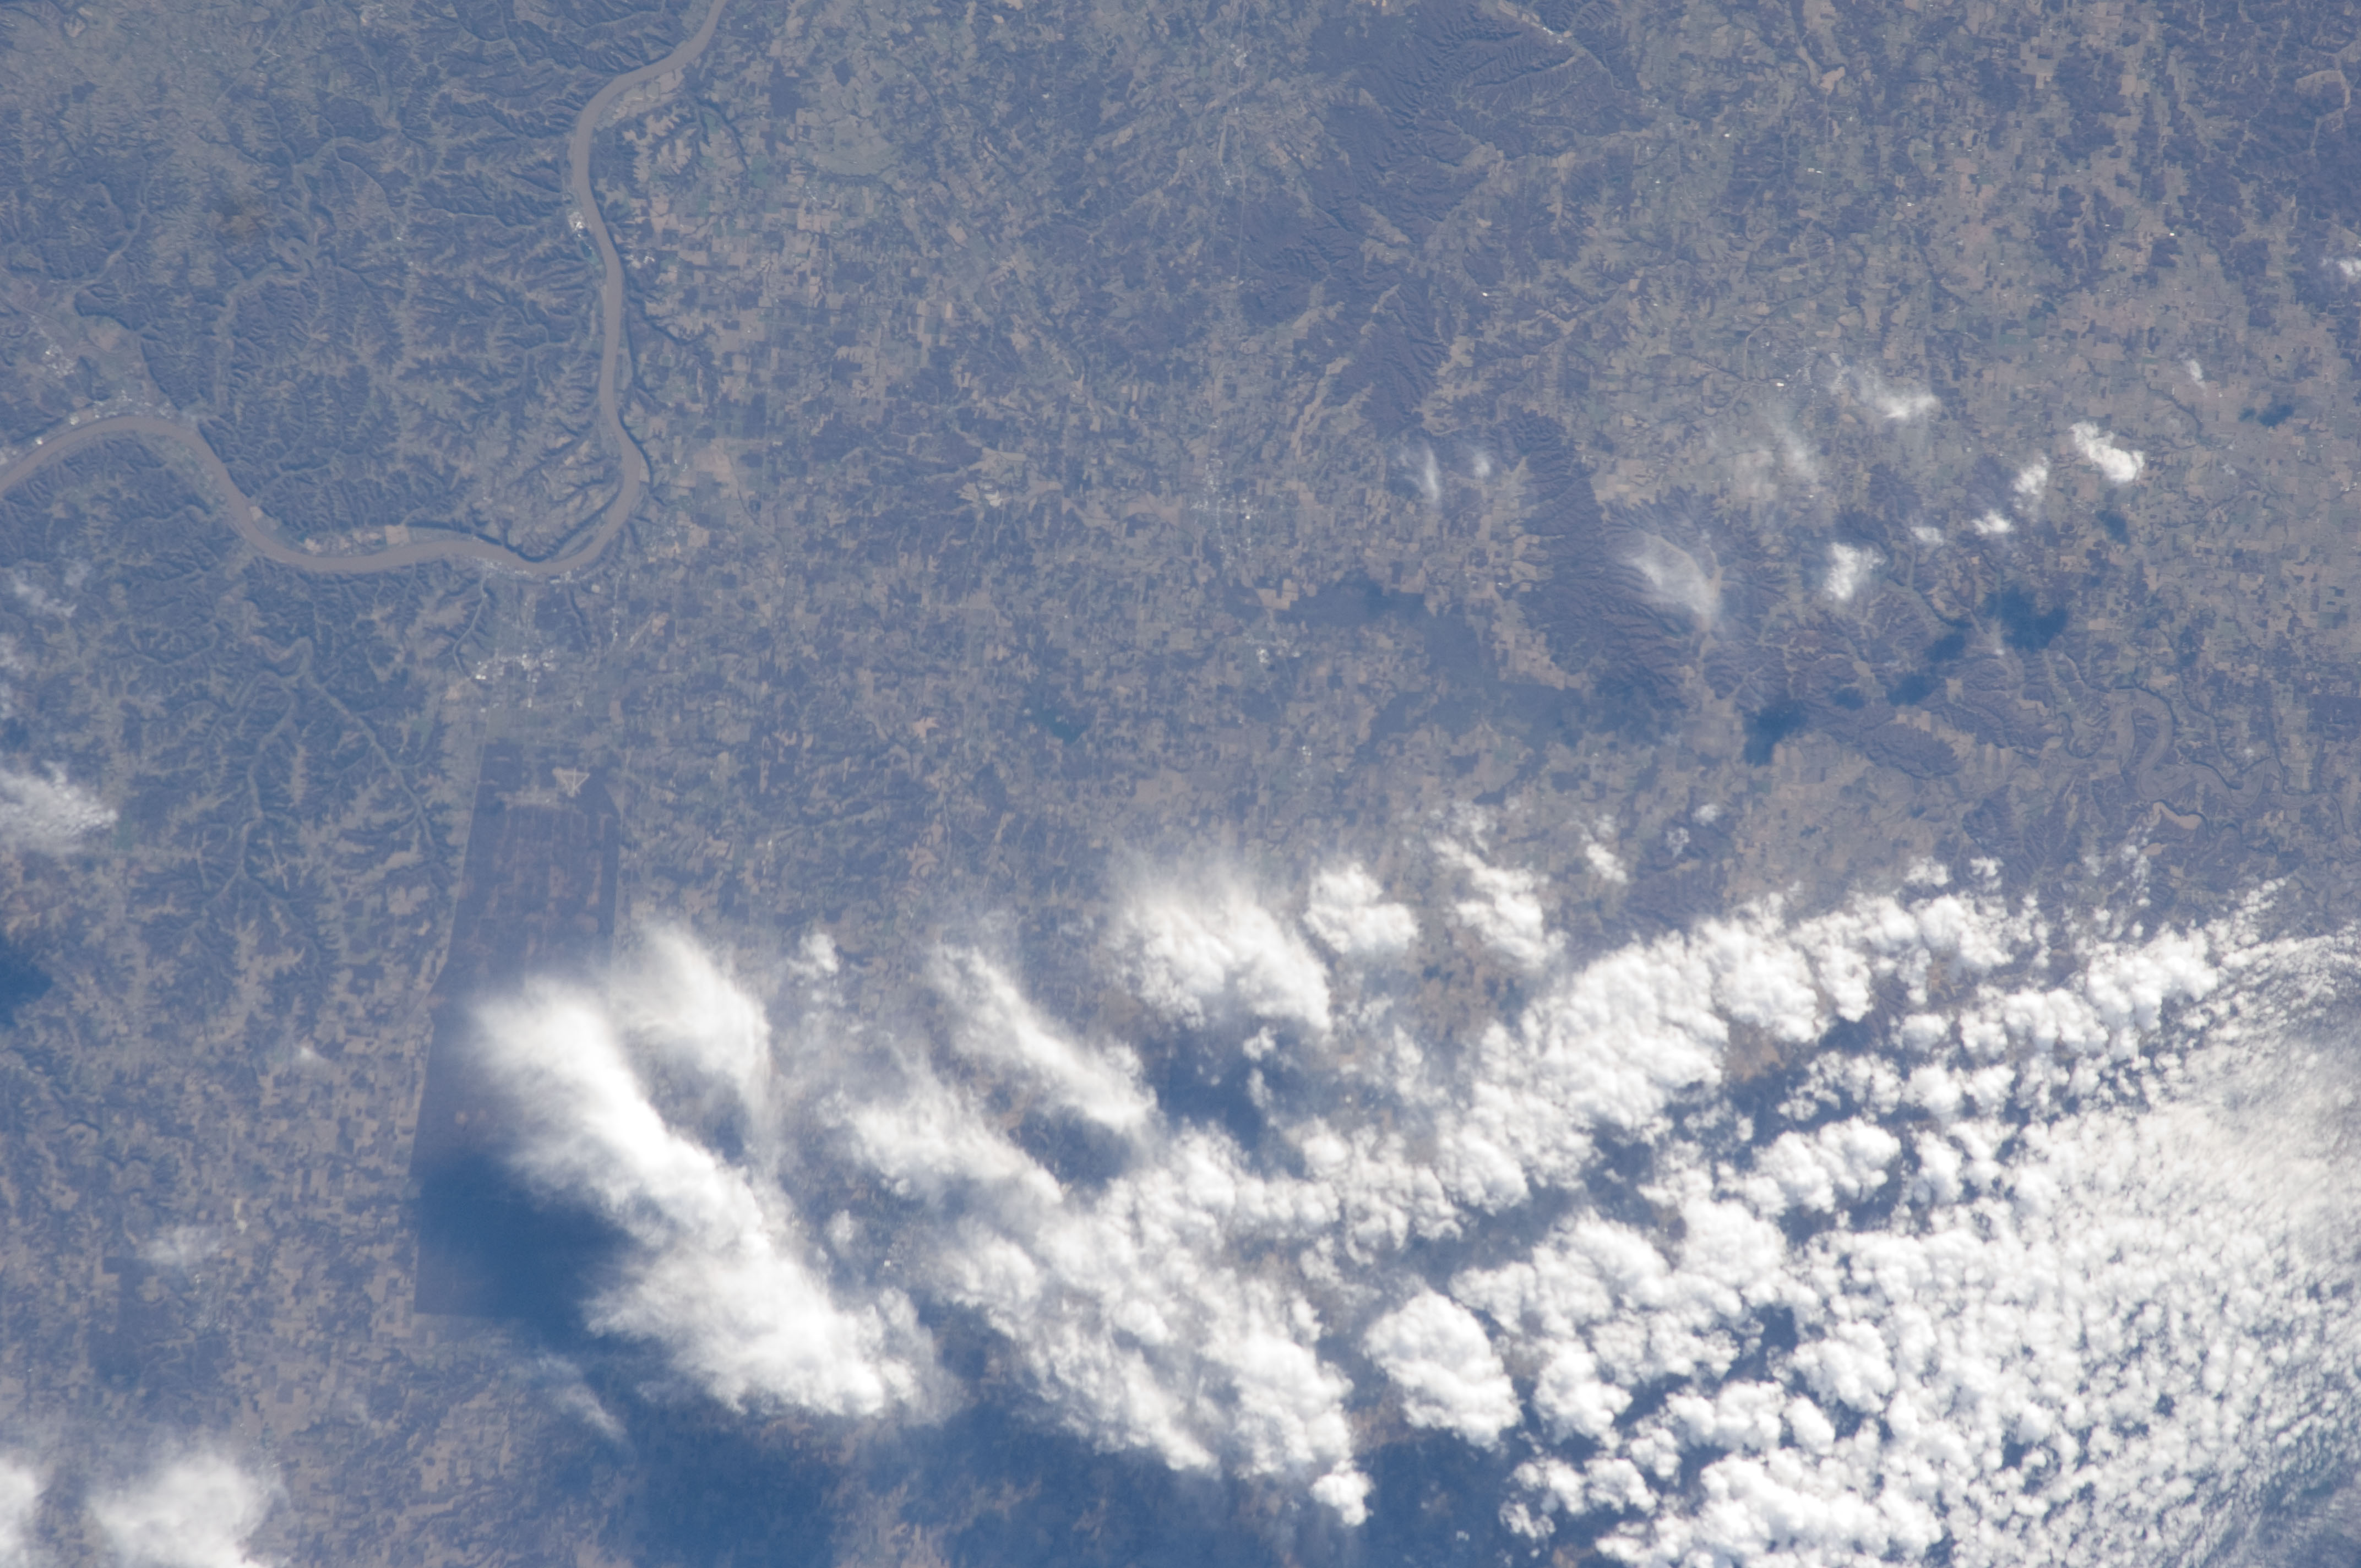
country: USA-INDIANA
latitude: 38.8
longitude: -85.8
